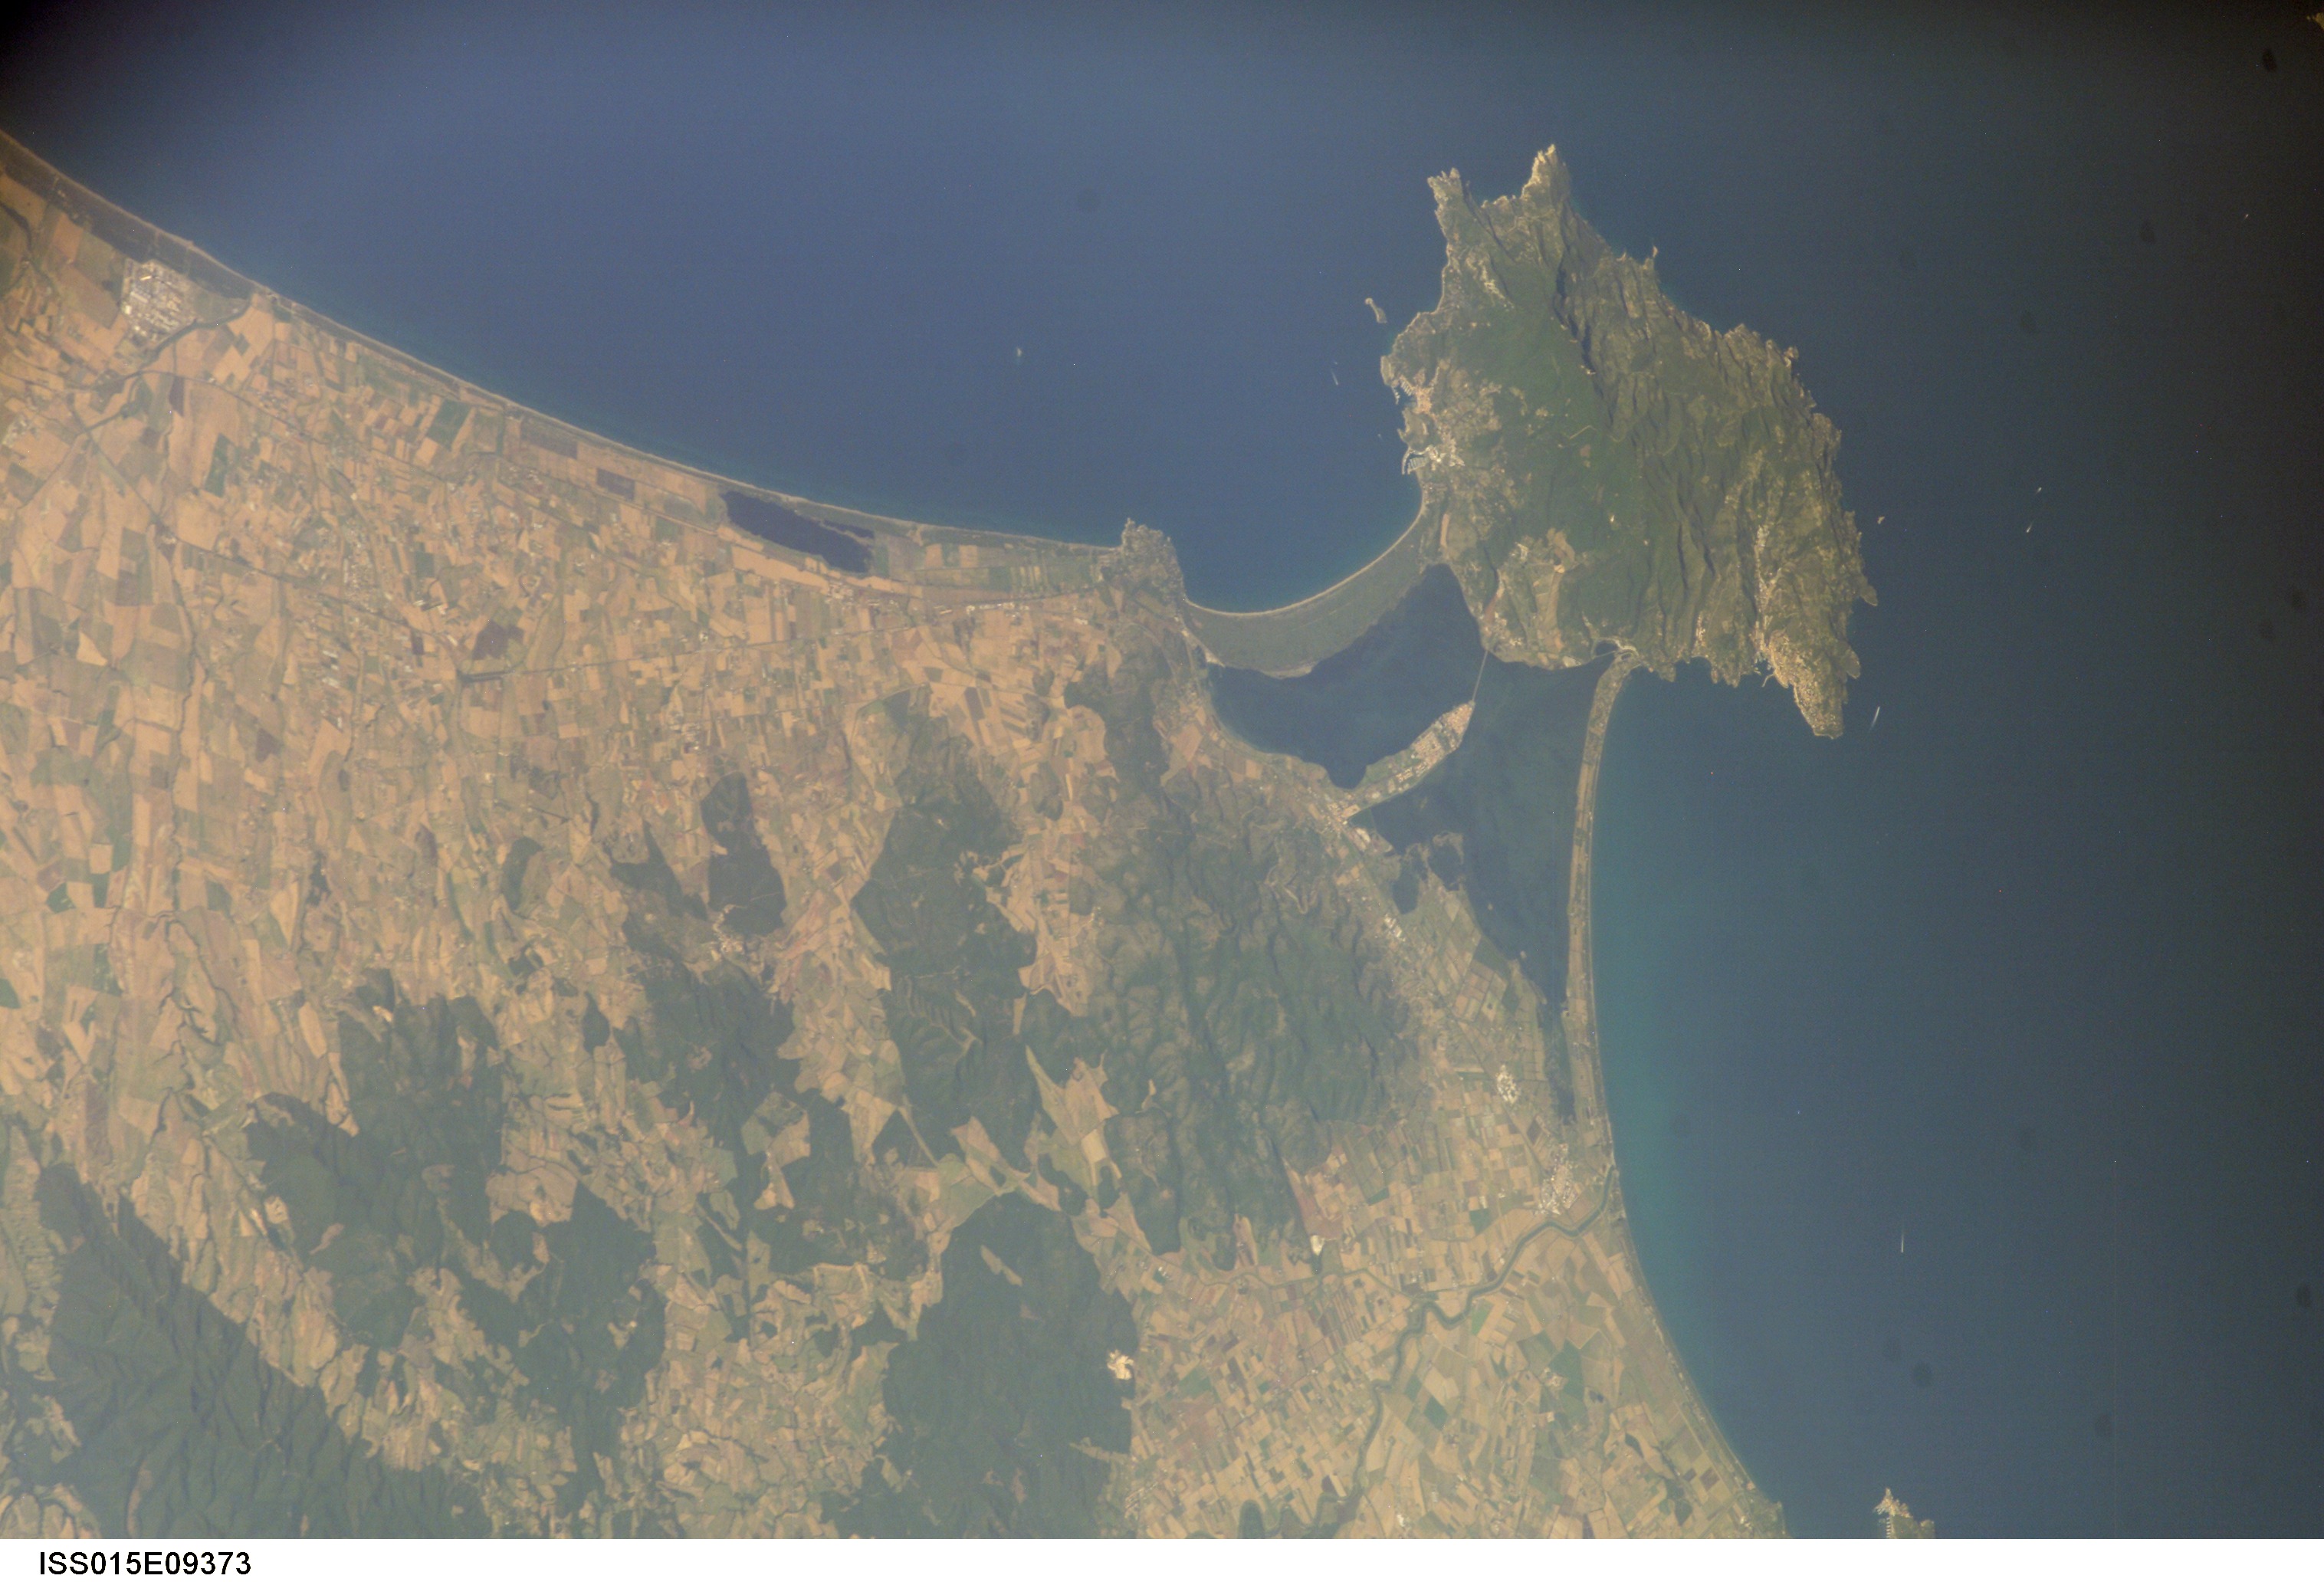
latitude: 42.5
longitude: 11.3
